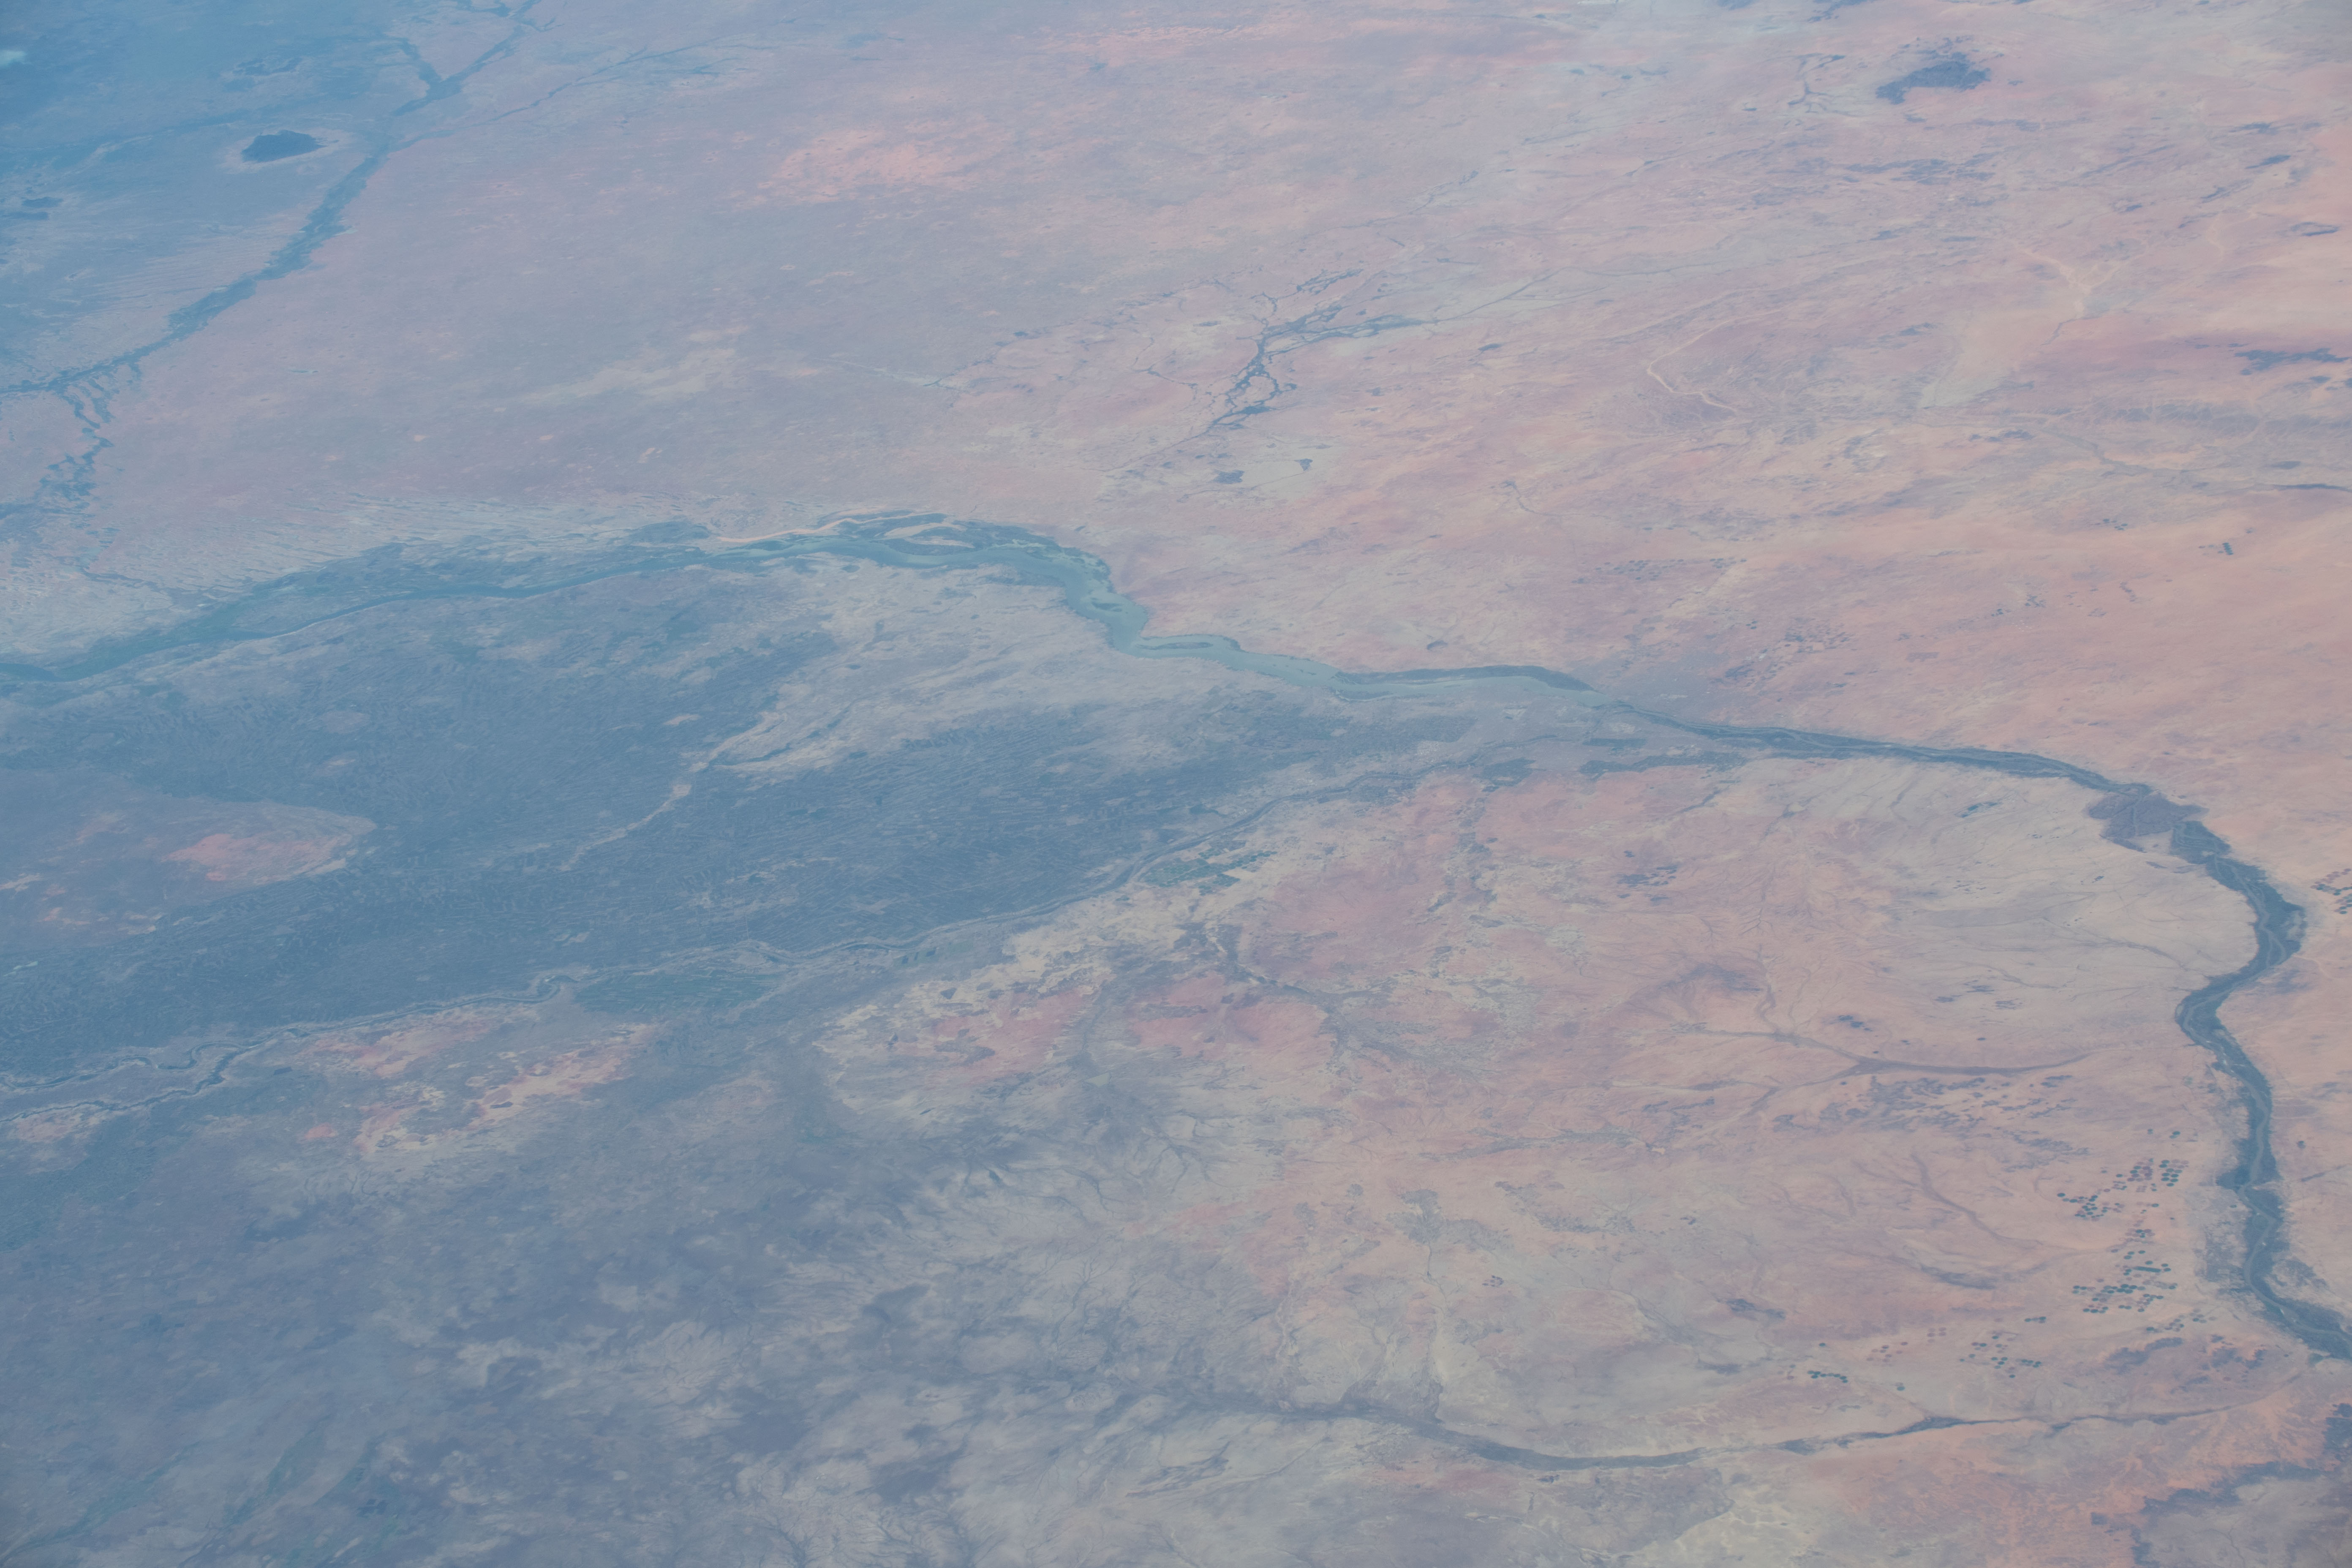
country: SUDAN
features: SUDAN, WHITE NILE RIVER, KHARTOUM
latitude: 15.4
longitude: 32.6
